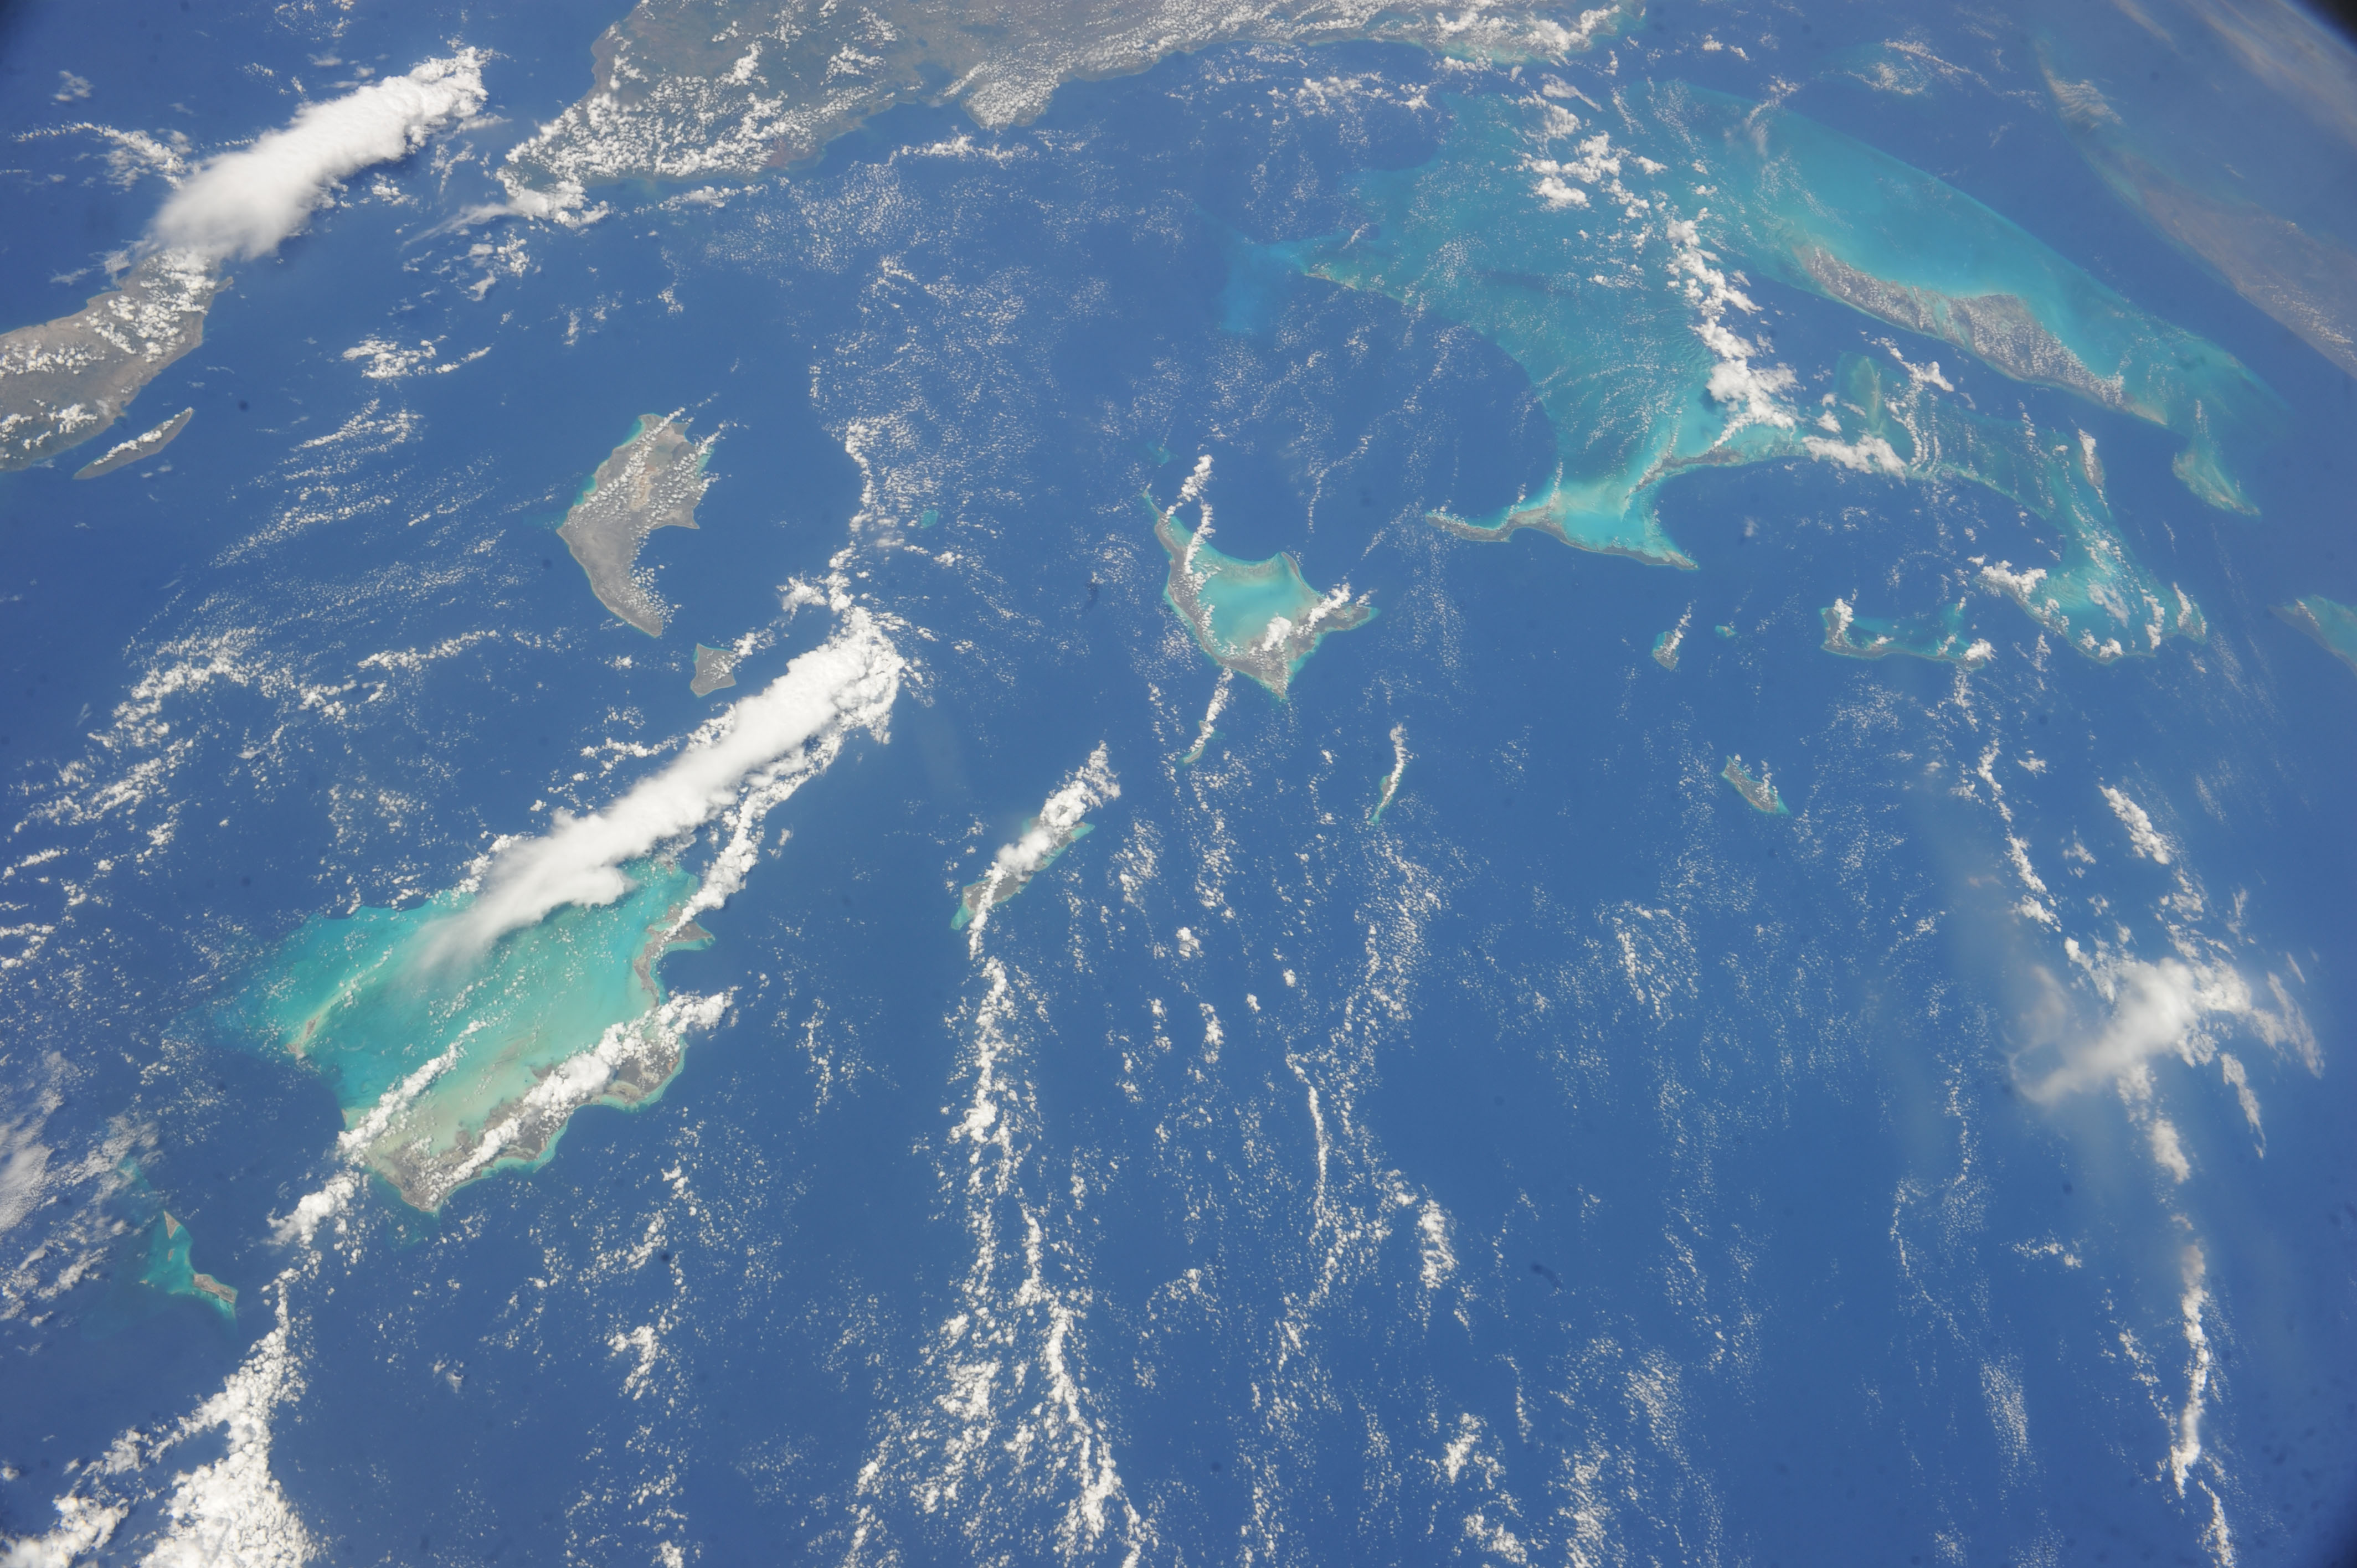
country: BAHAMAS
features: THE BAHAMAS, NORTH ATLANTIC OCEAN, ISLANDS, ARCHIPELAGO, TURKS AND CAICOS ISLANDS, CUBA
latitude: 22.6
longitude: -73.4
